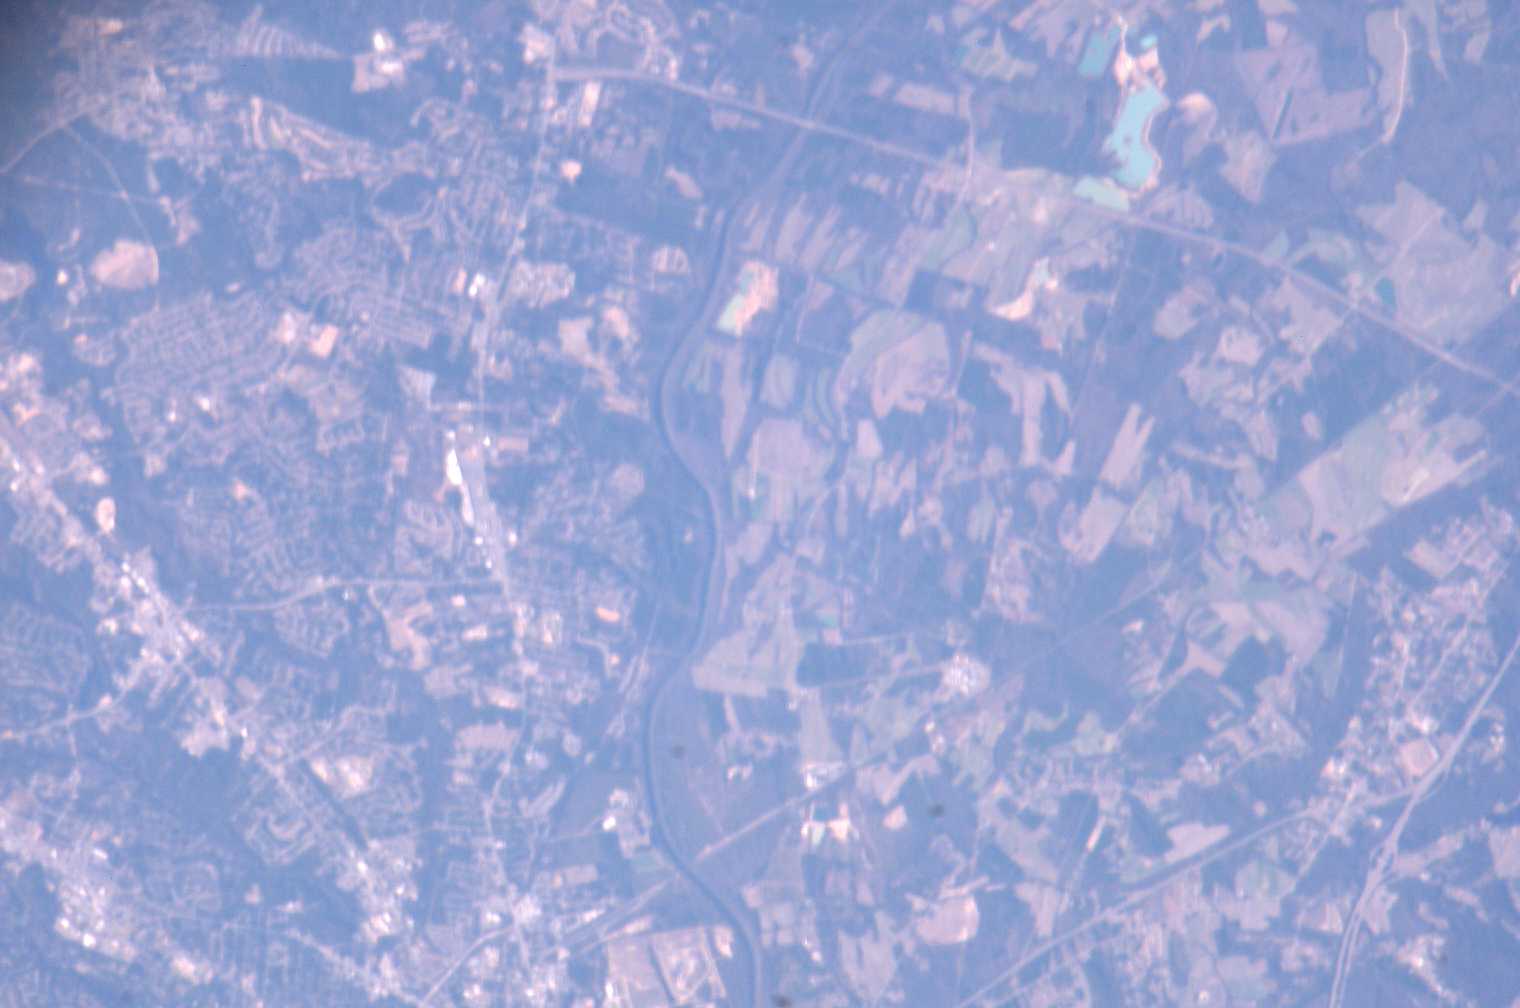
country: USA-NORTH CAROLINA
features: FAYETTEVILLE, CAPE FEAR RIVER
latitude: 35.1
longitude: -78.8
